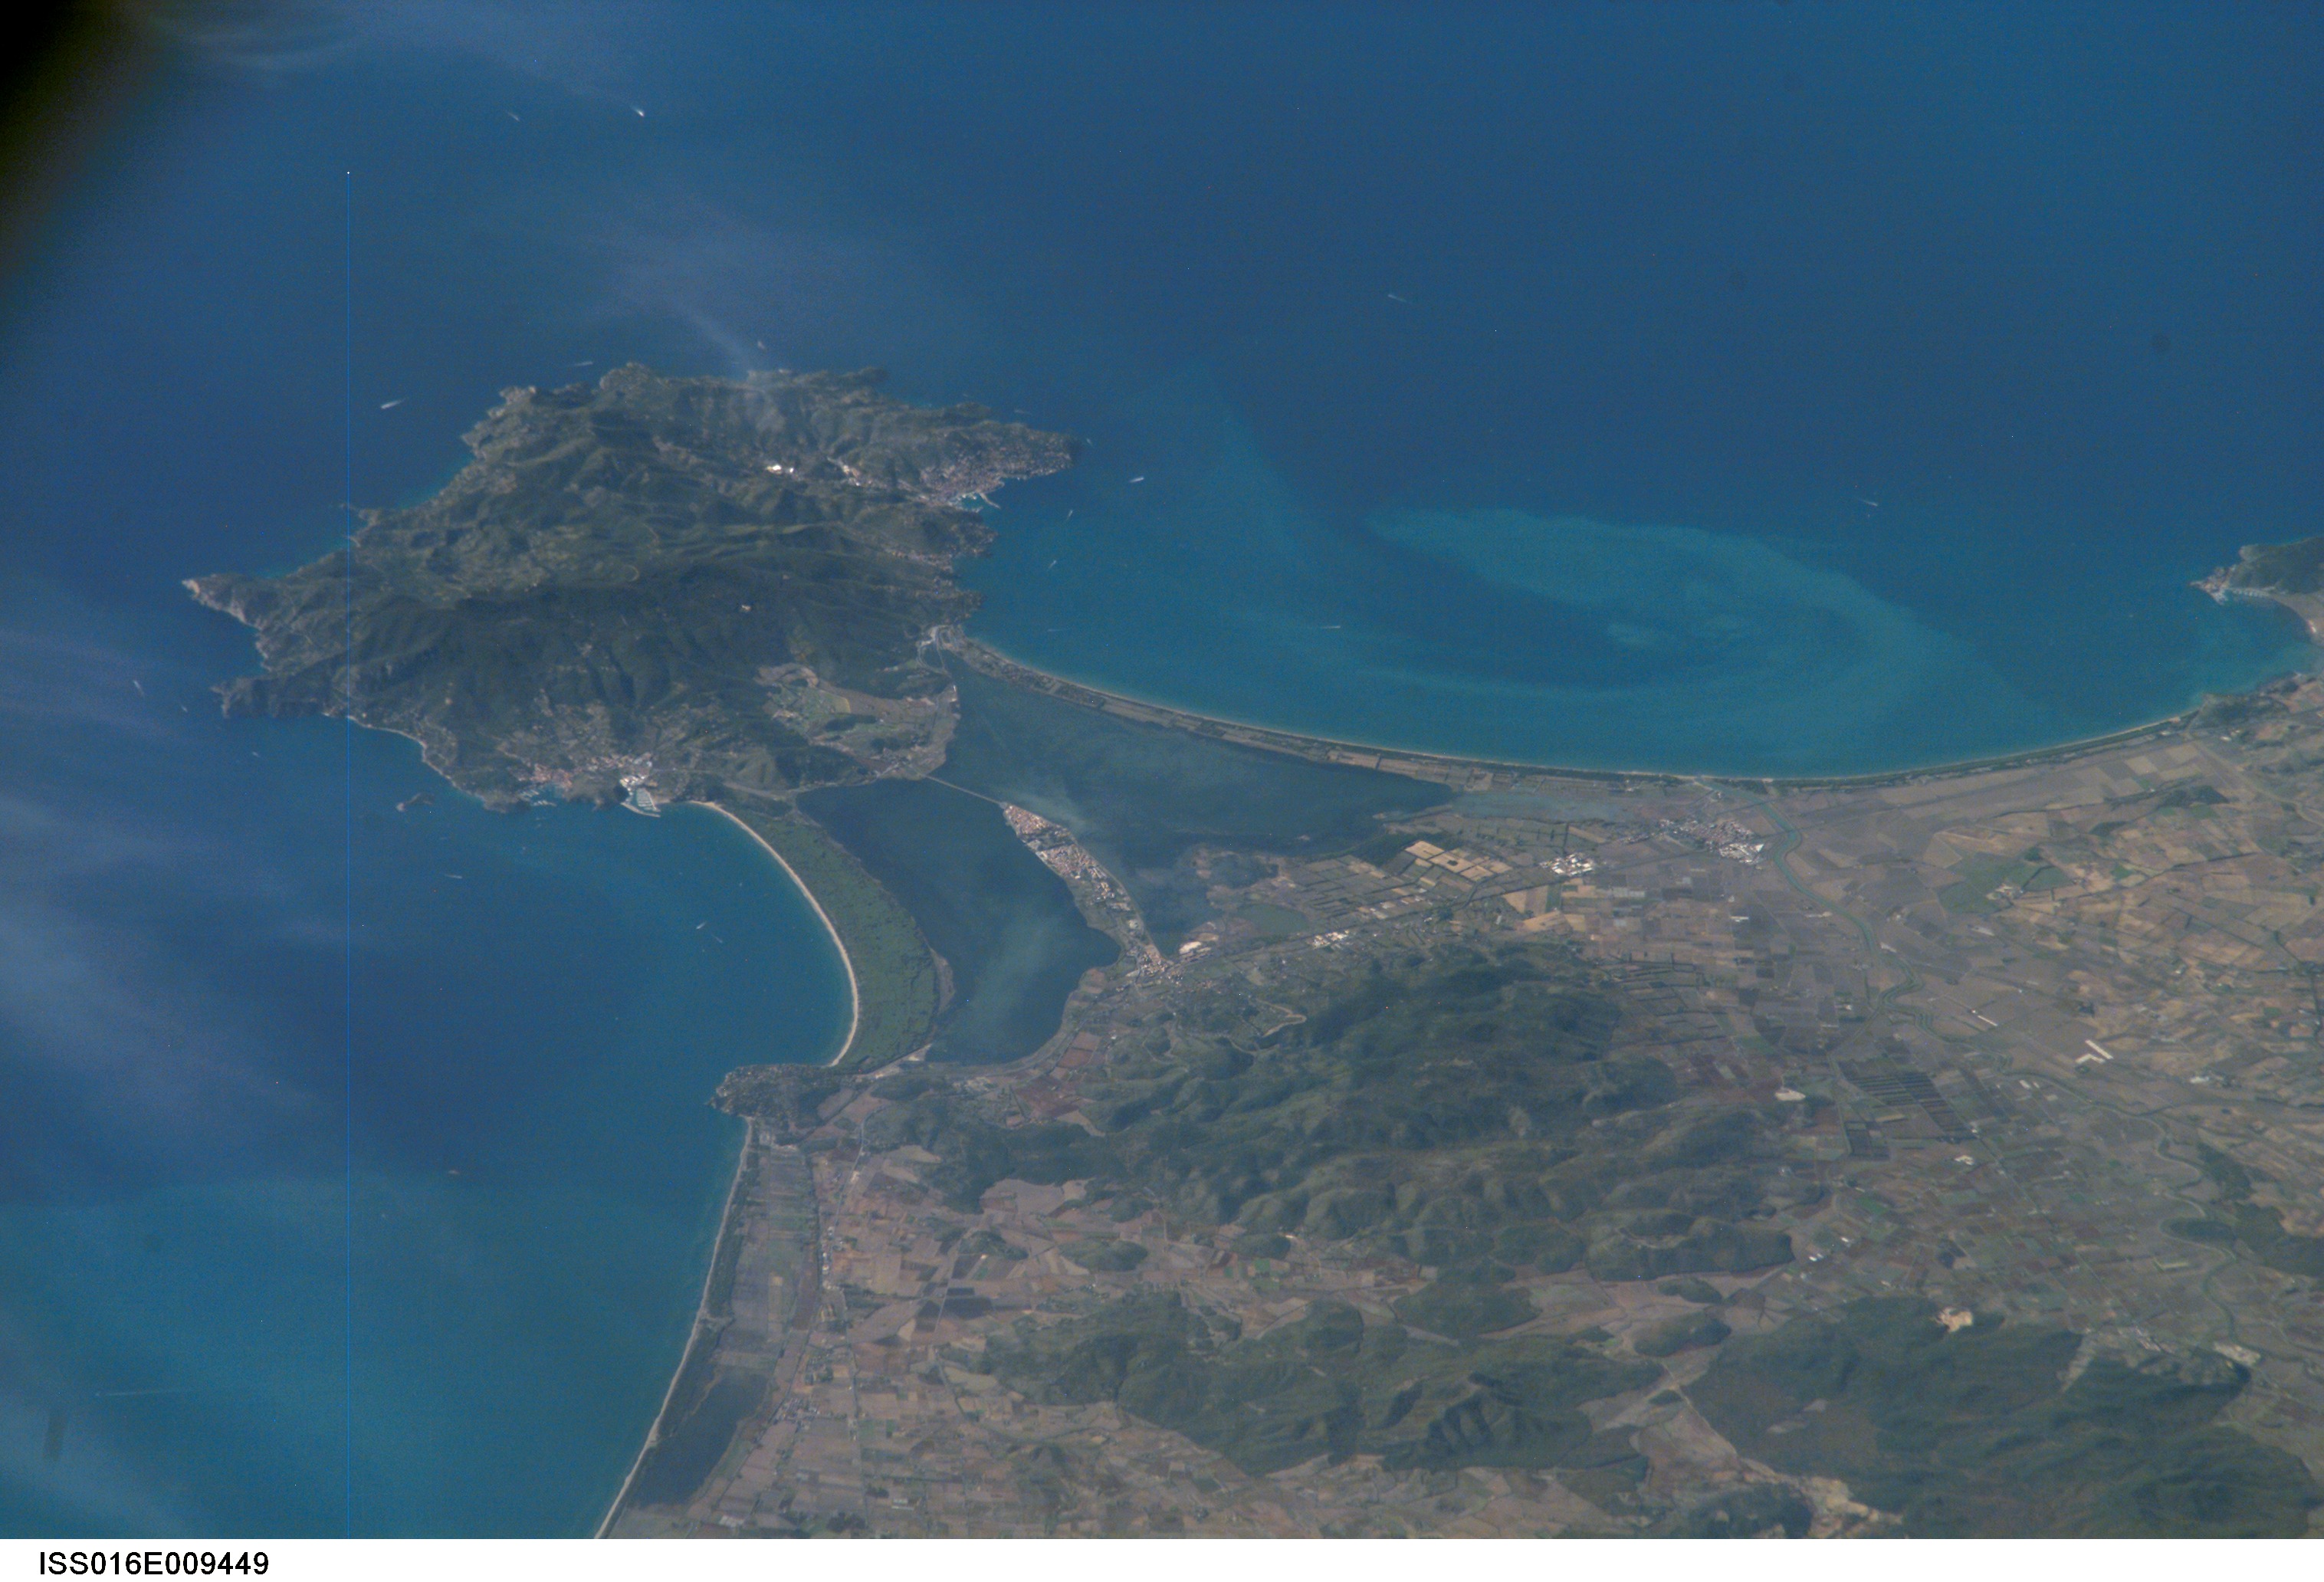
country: ITALY
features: MT. ARGENTARIO, ORBETELLO, AGR.
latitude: 42.4
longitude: 11.2
